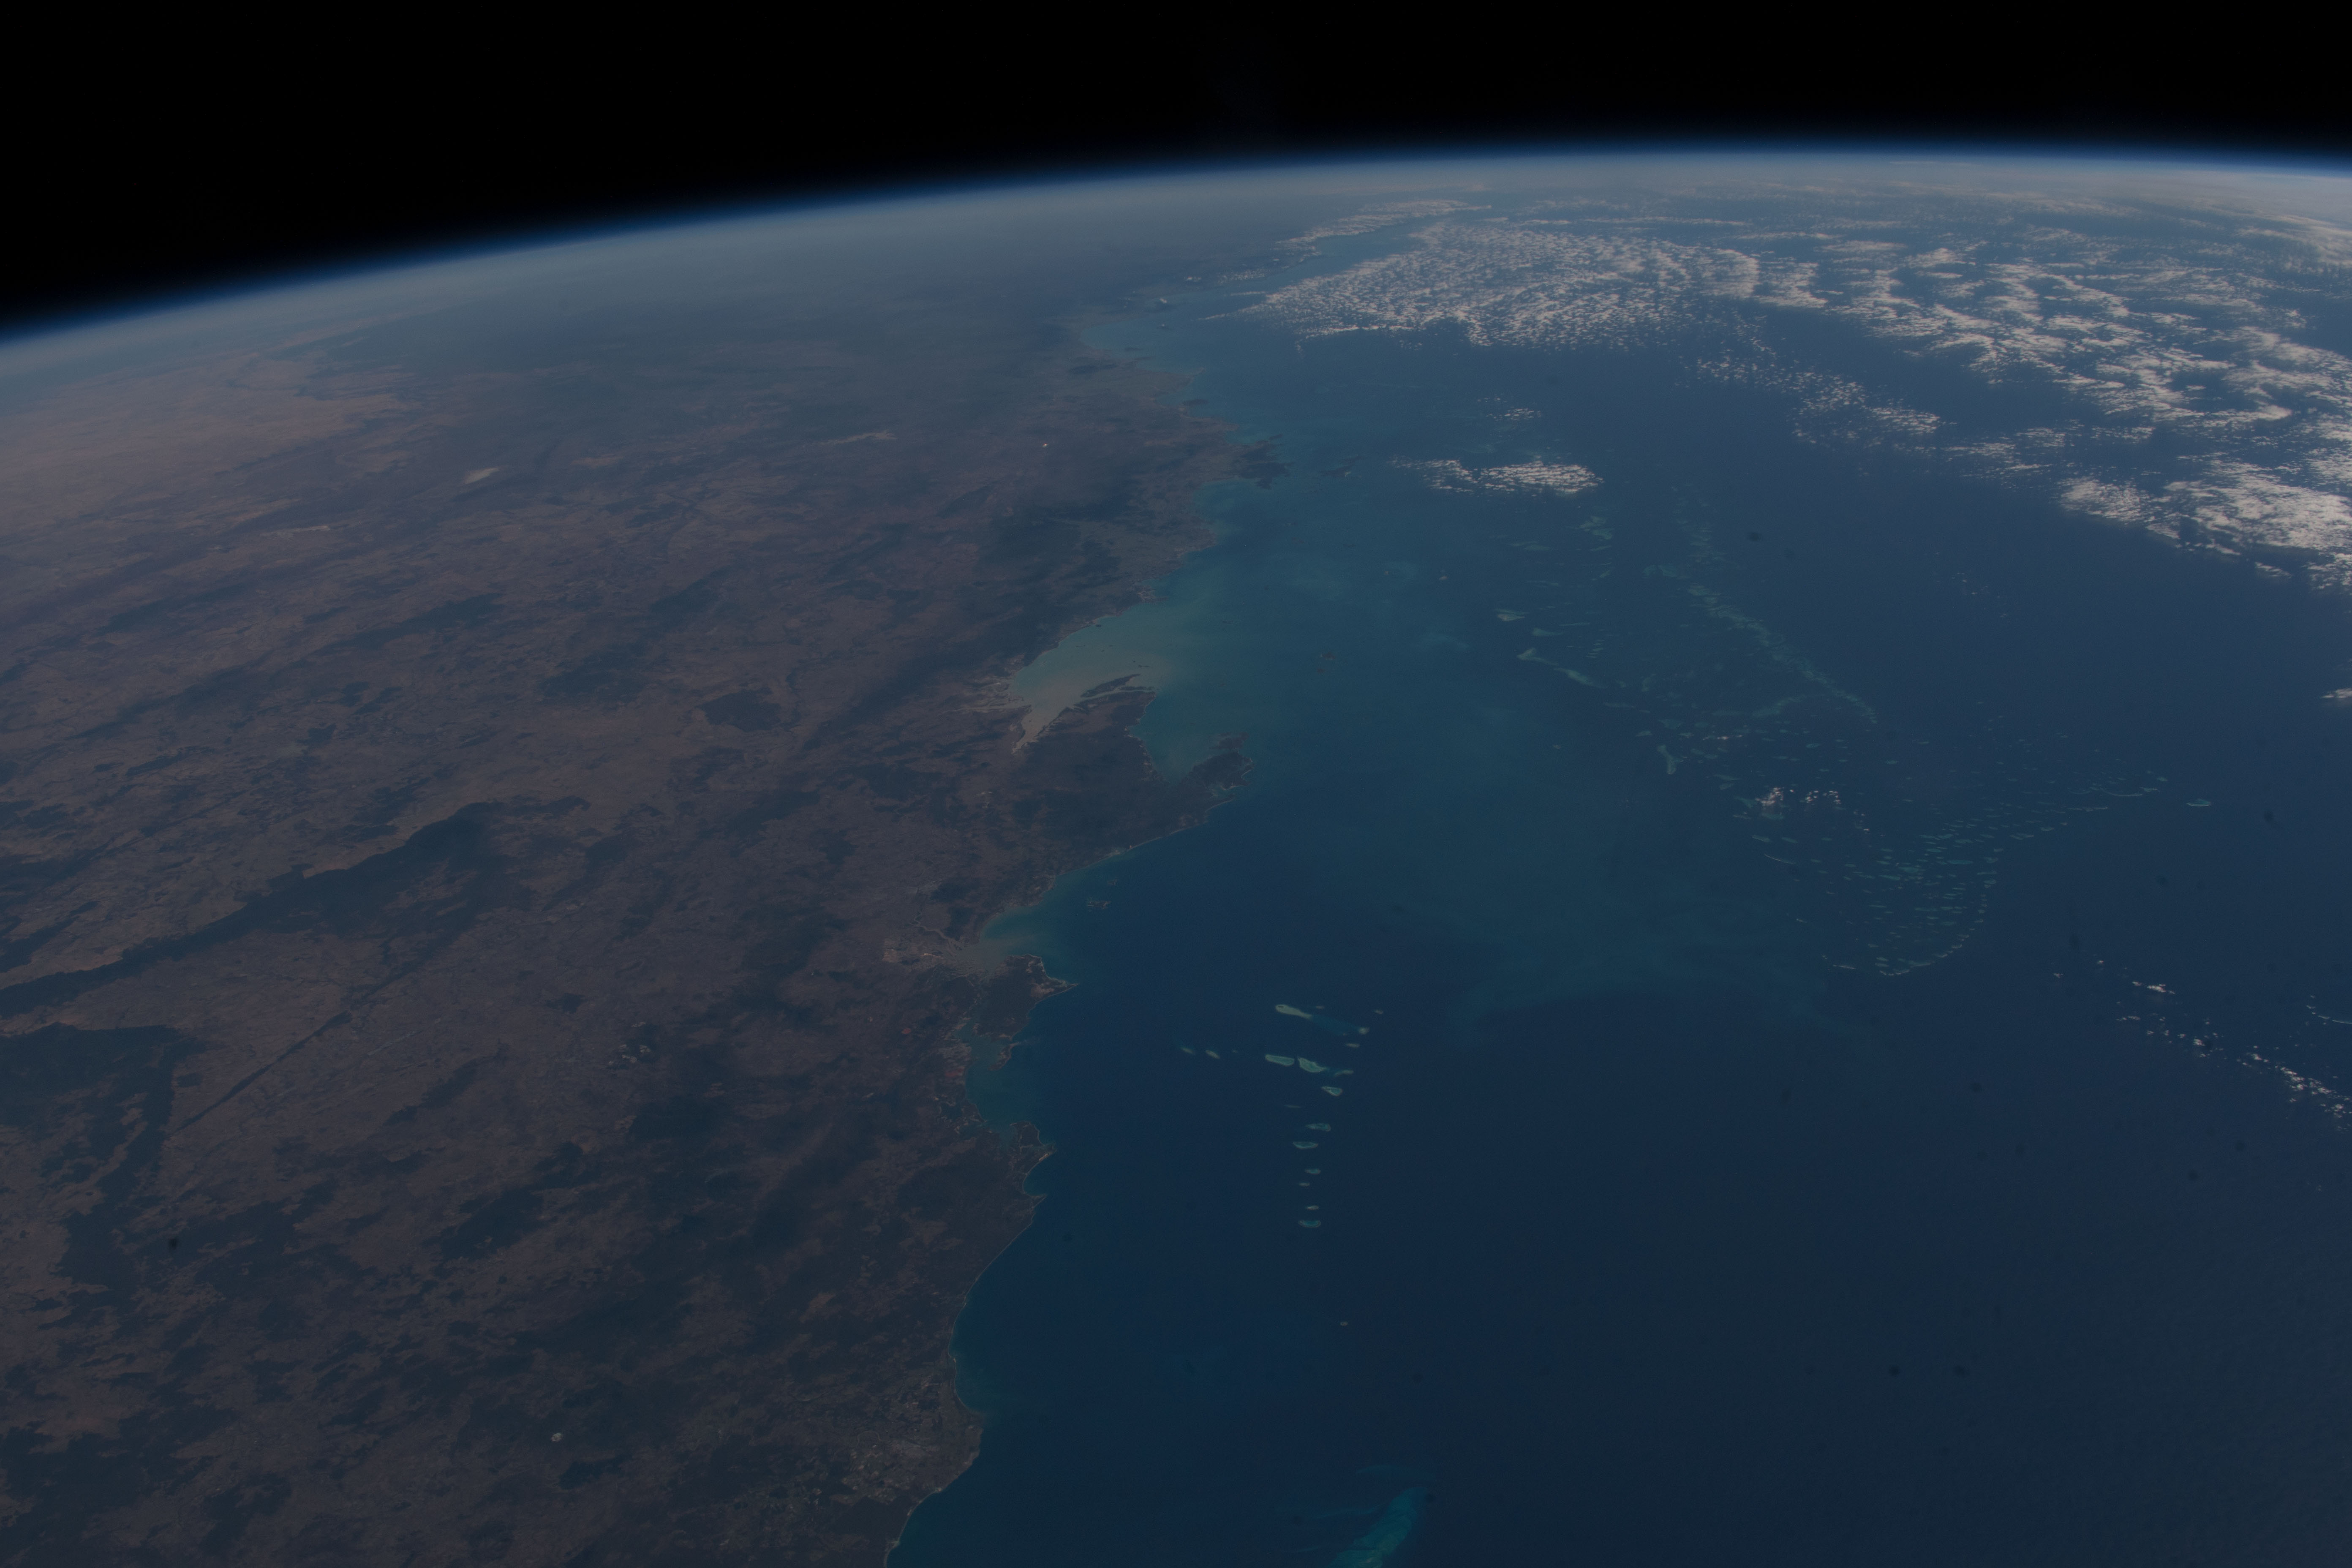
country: AUSTRALIA-Q
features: FRASER ISLAND, PACIFIC OCEAN, ROCKHAMPTON, HERON REEF, EARTH LIMB
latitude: -22.6
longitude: 150.6
